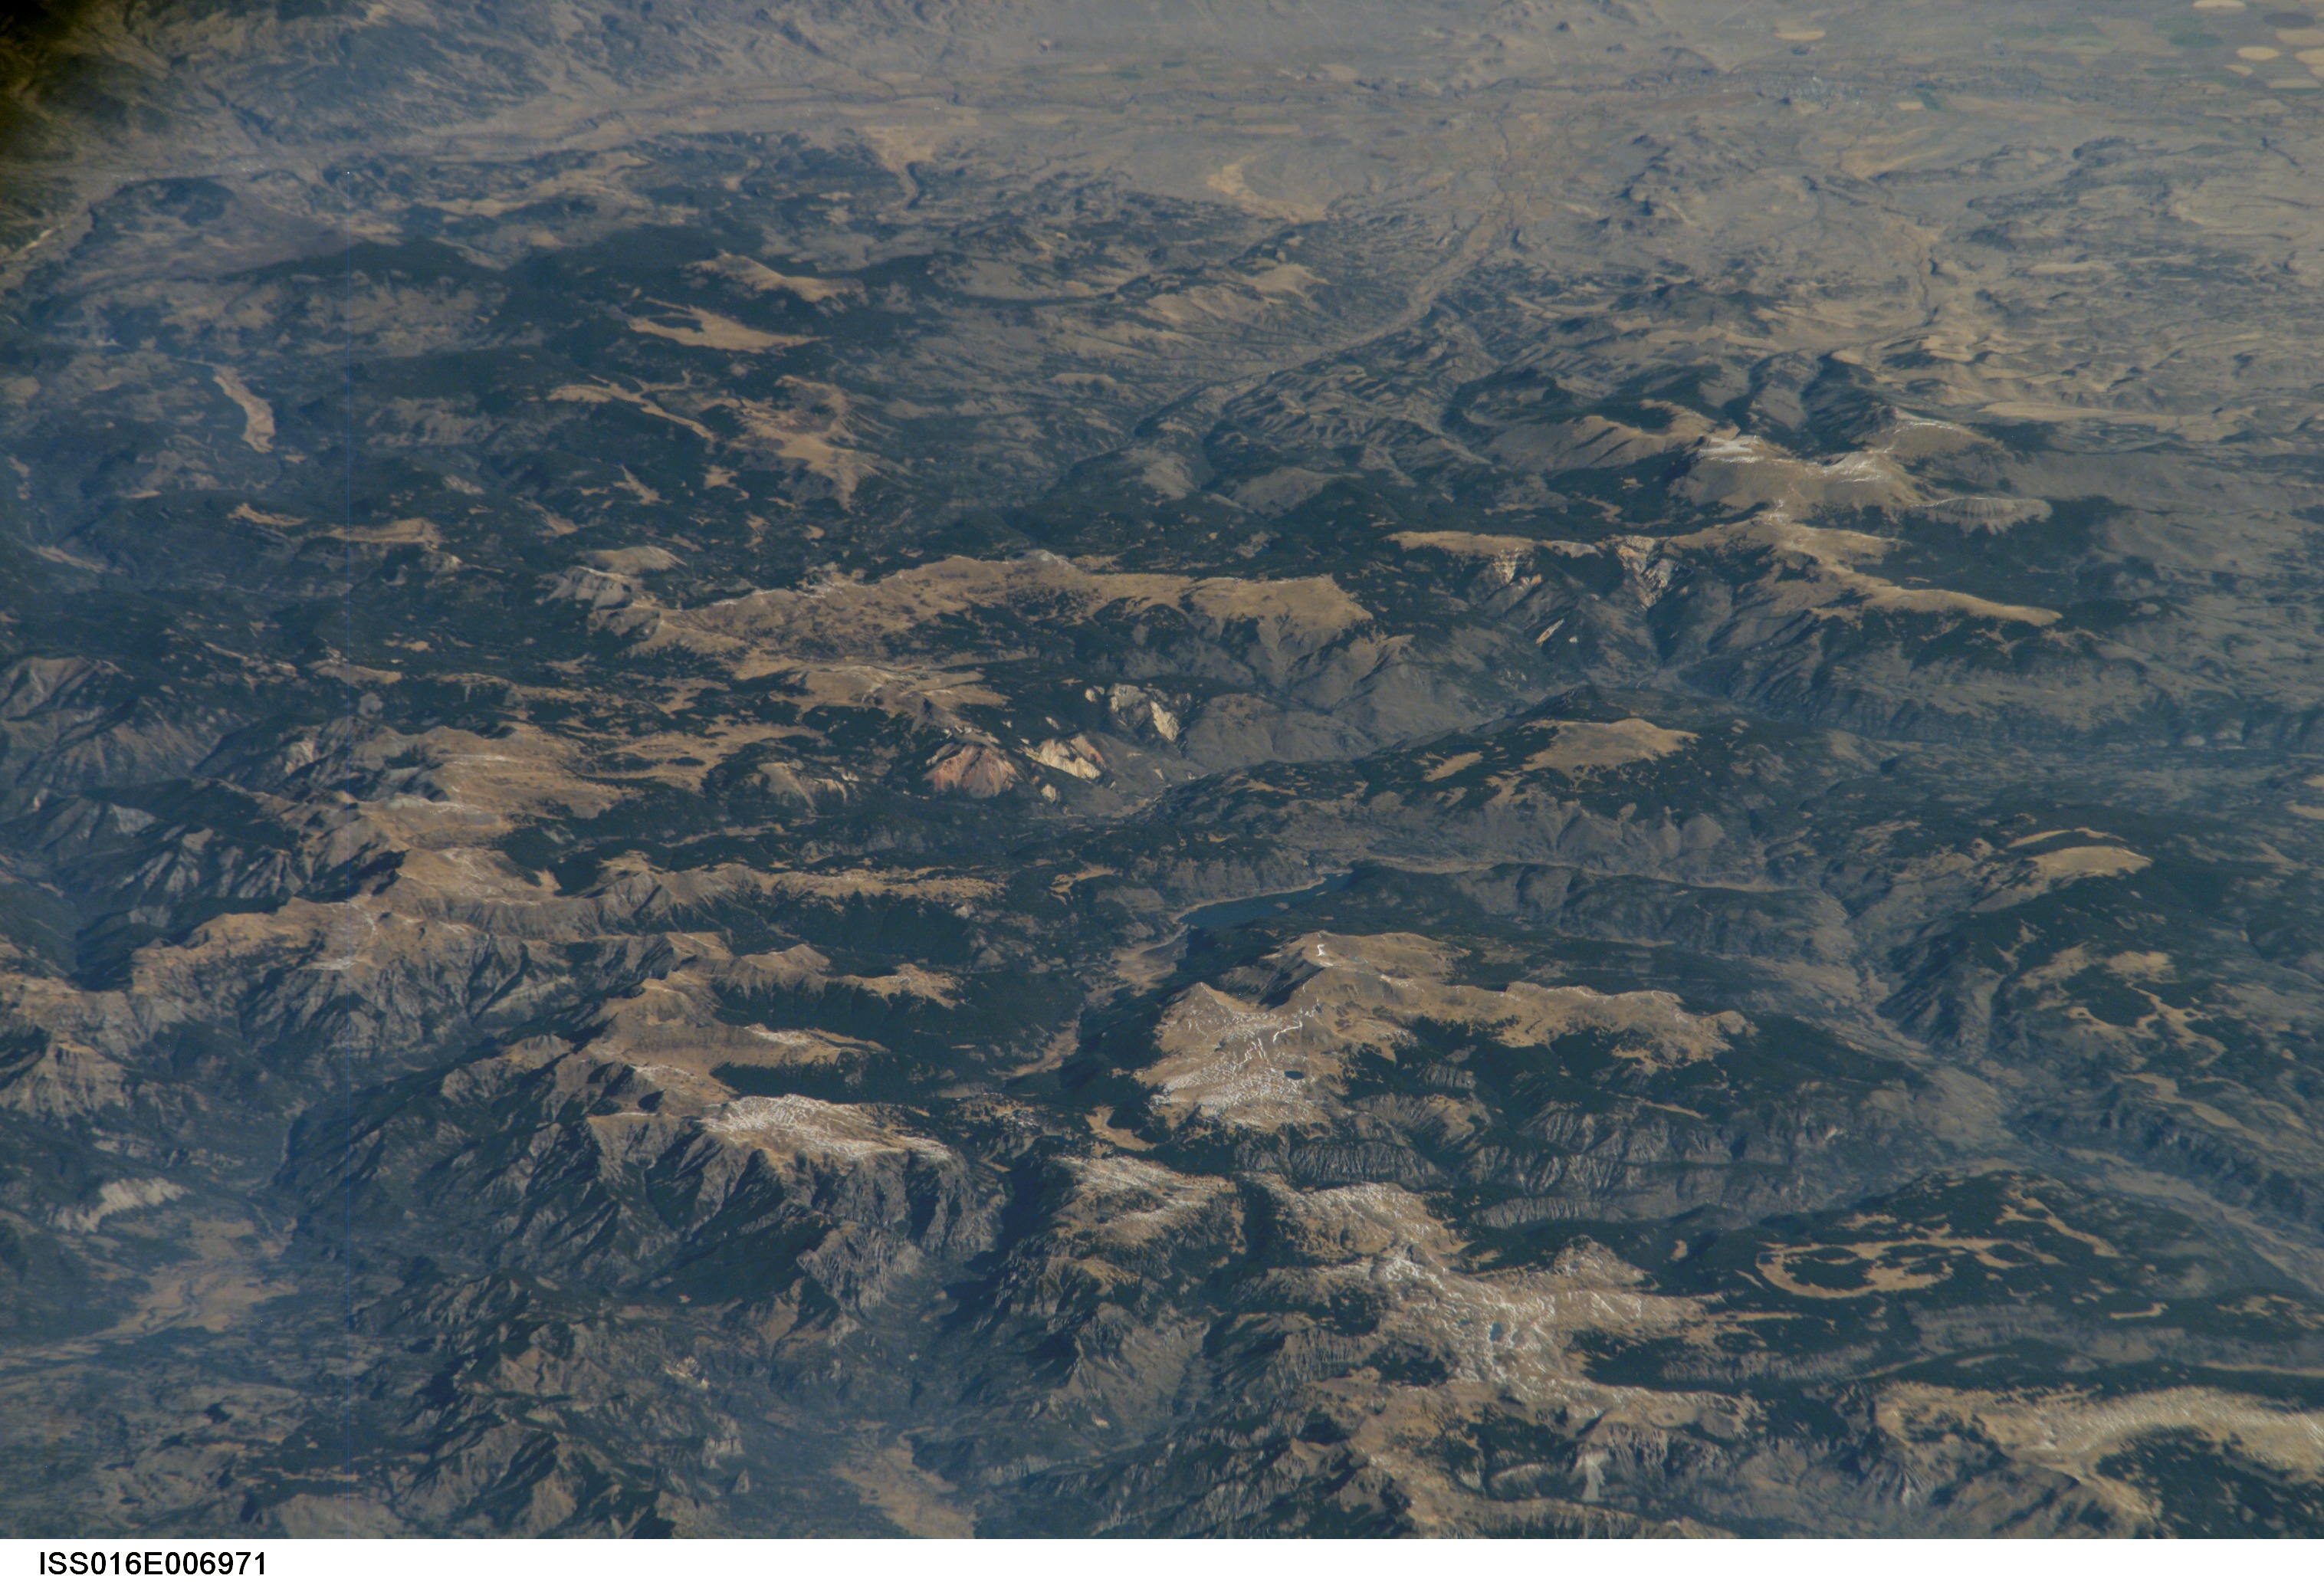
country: USA-COLORADO
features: PAN-SAN JUAN MTS., PLATORO RES.
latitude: 37.4
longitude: -106.6
